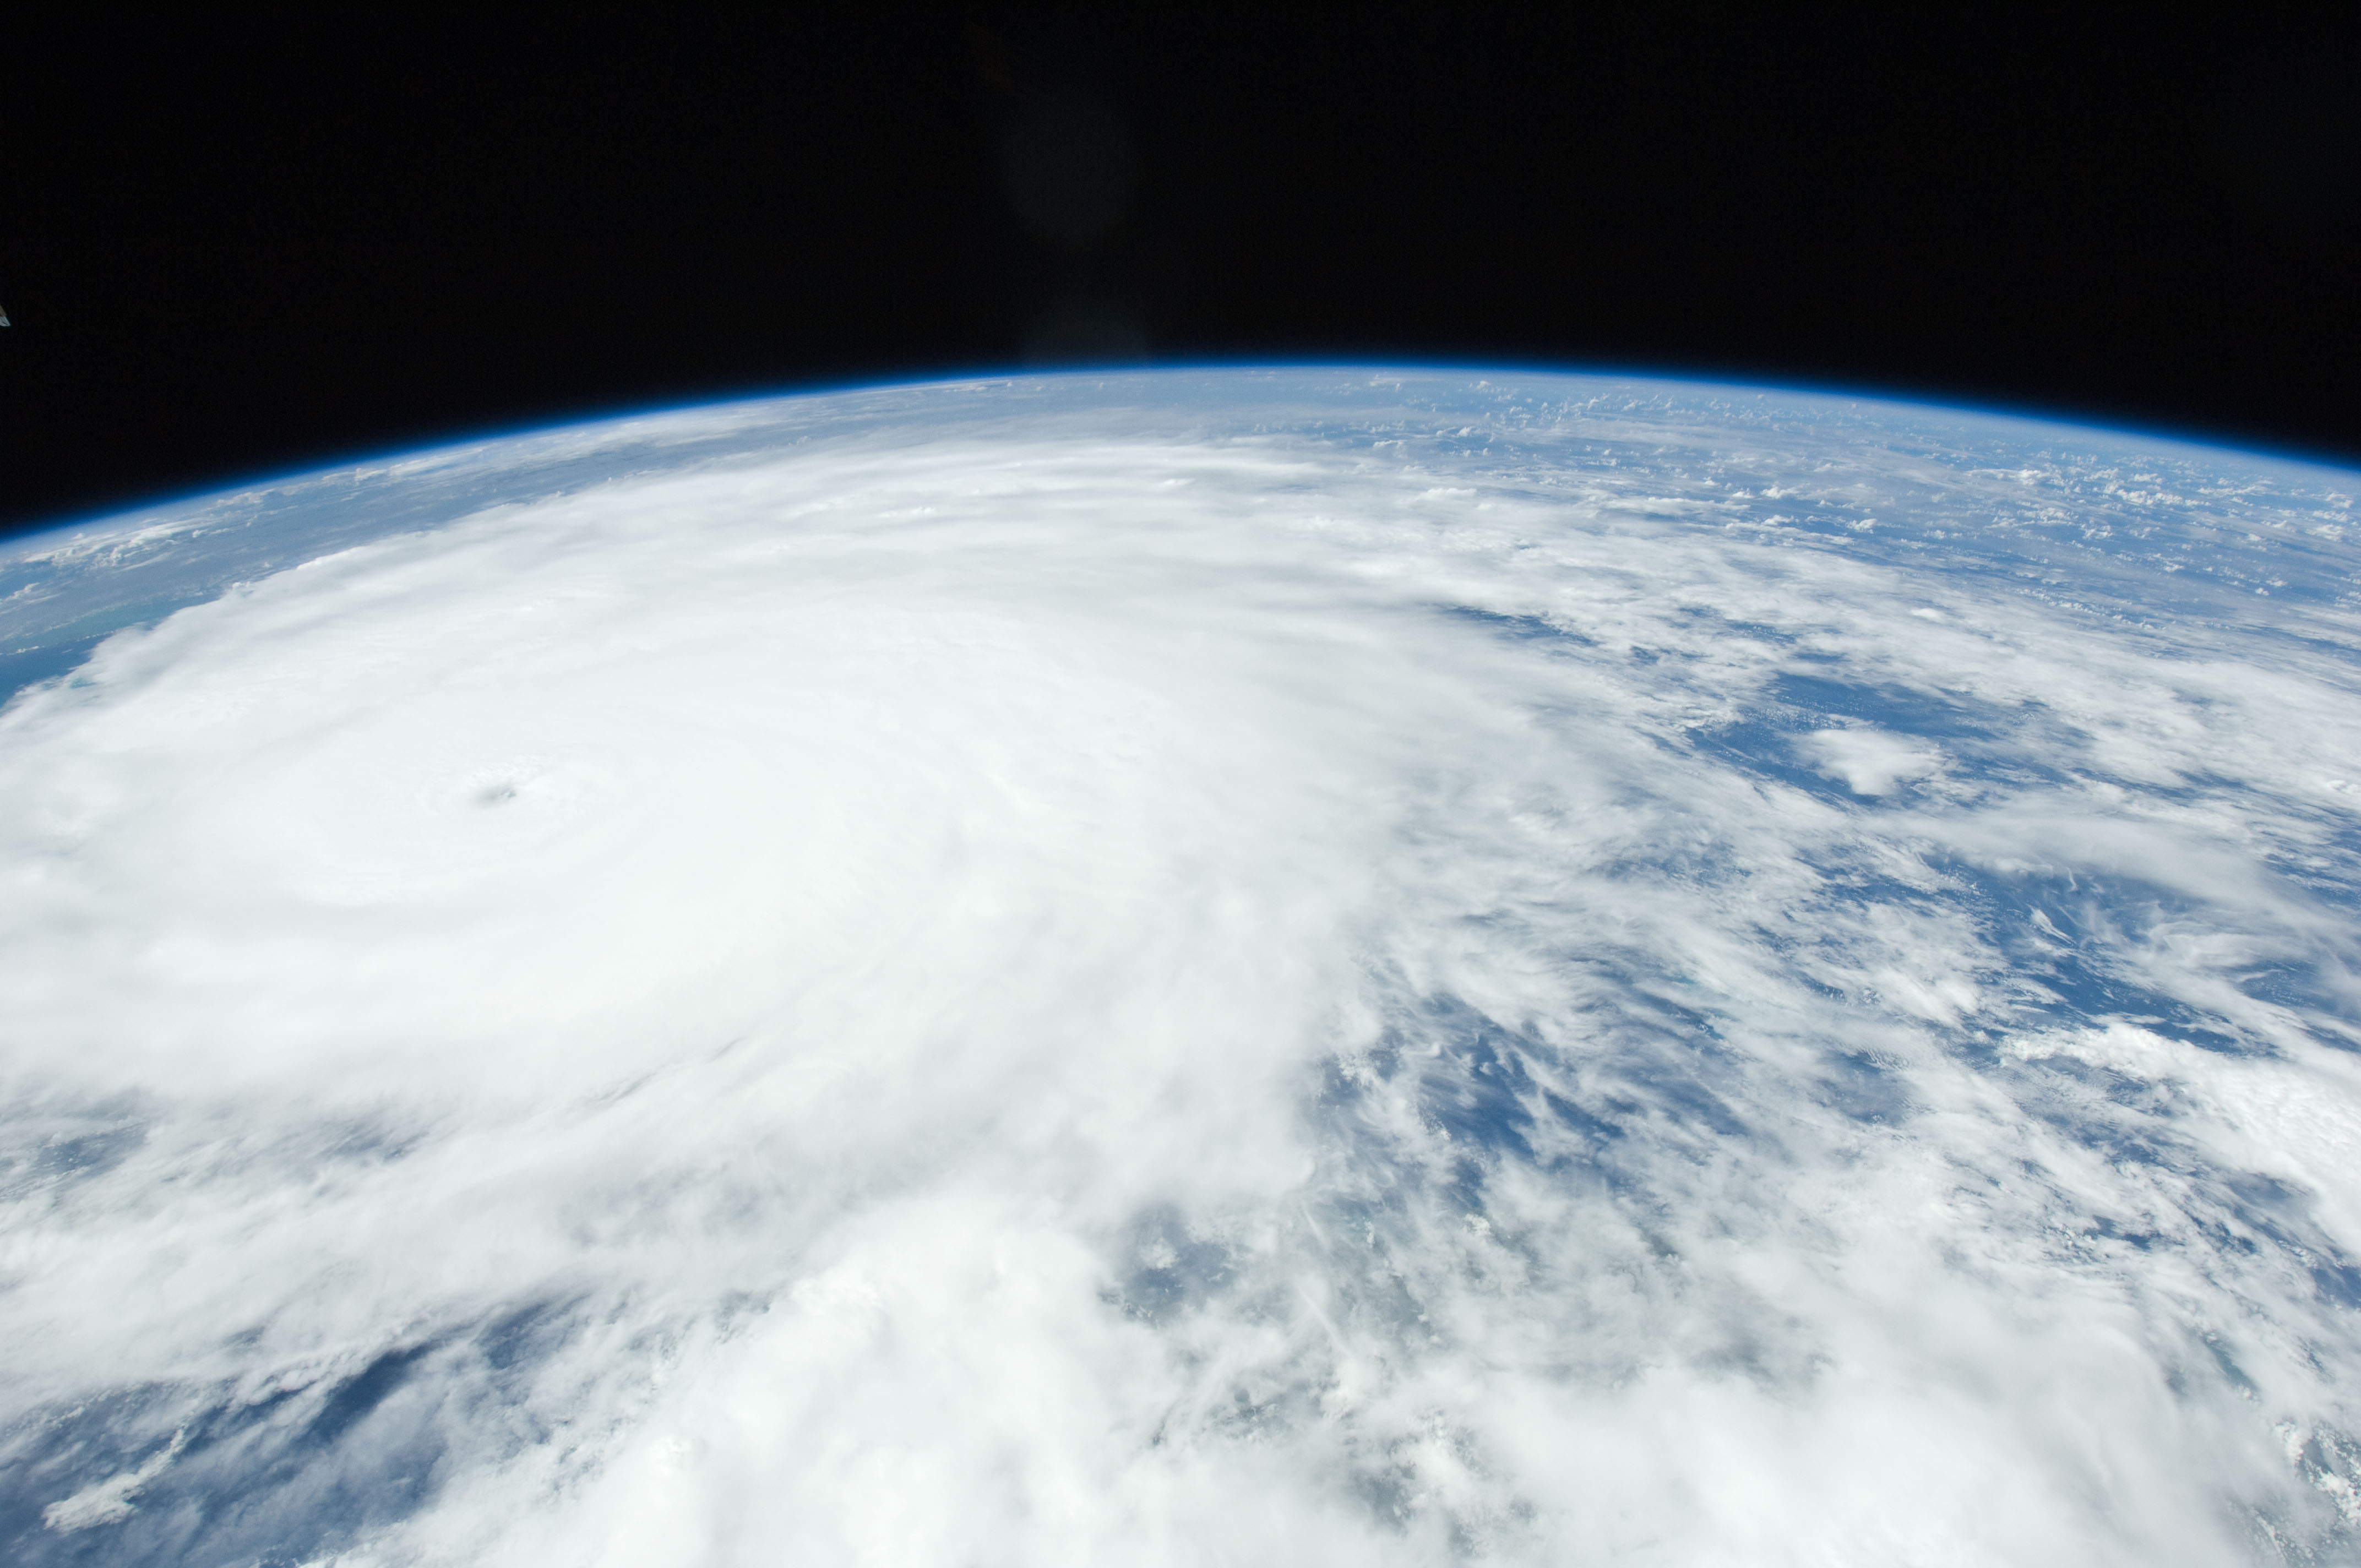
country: BAHAMAS
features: PAN-HURRICANE IRENE, ATLANTIC O., EYE, STORM BANDS
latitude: 23.5
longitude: -74.5
